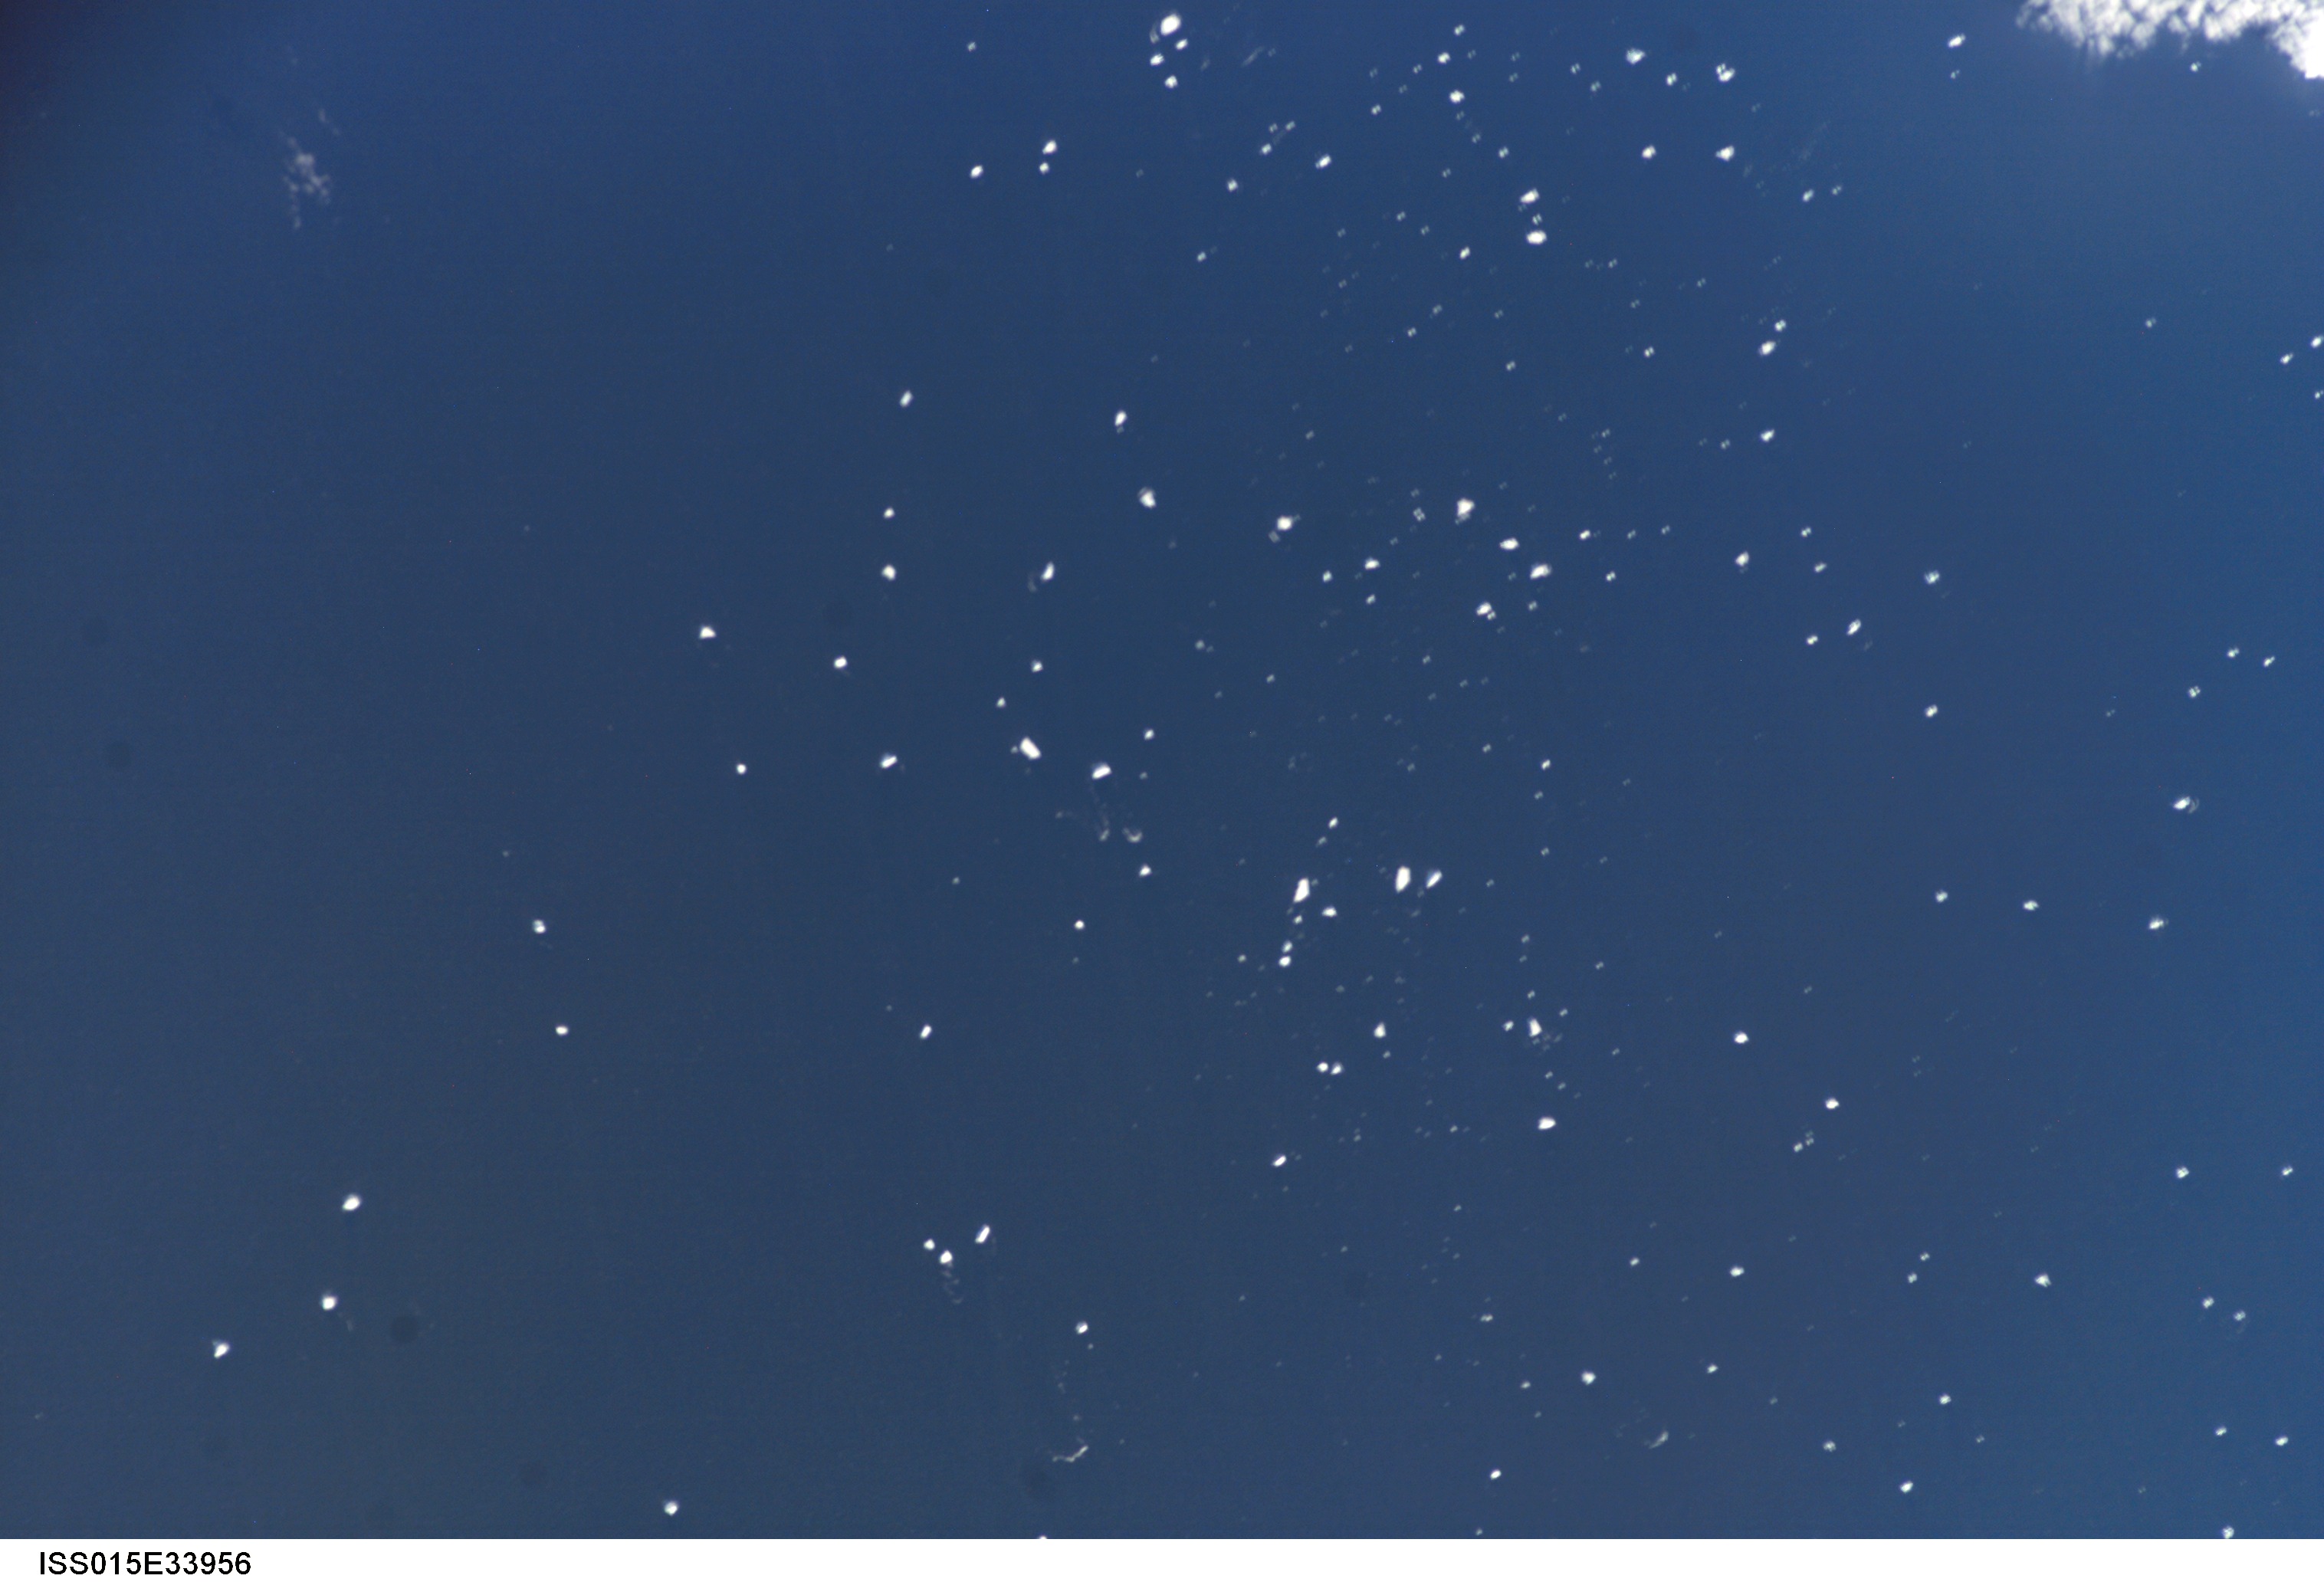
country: ATLANTIC OCEAN
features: SEA SURFACE, SMALL ICEBERGS
